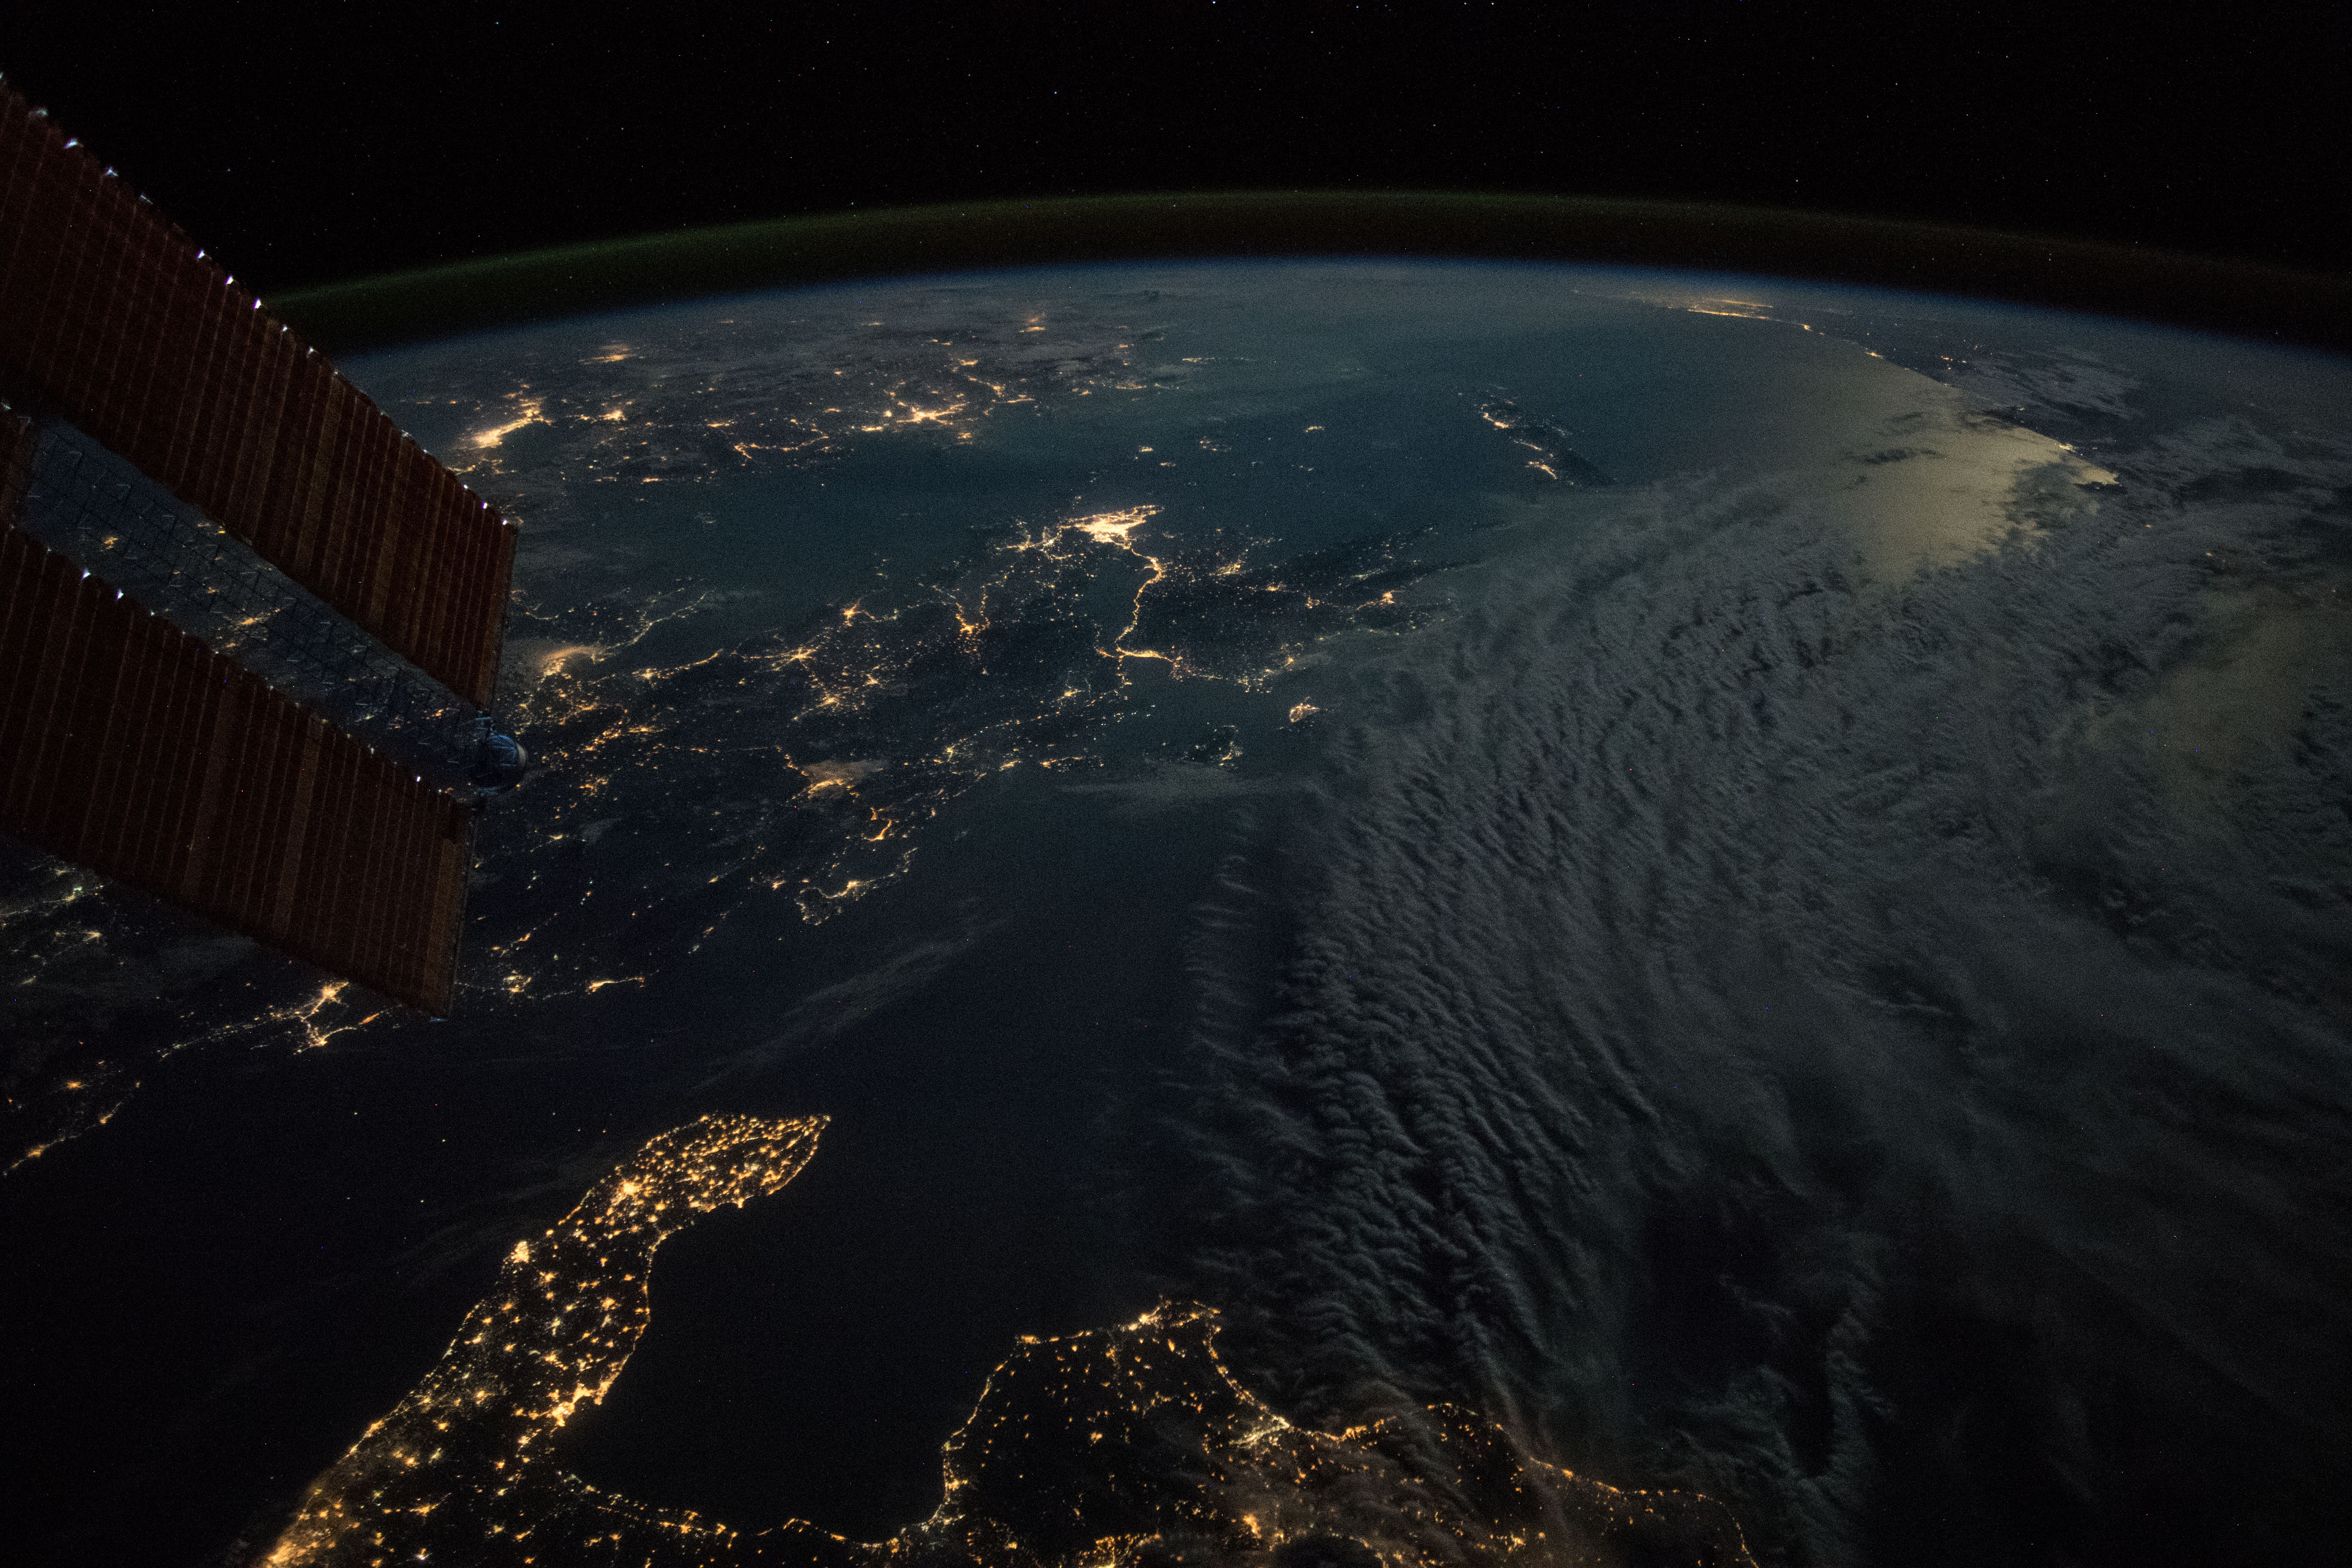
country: ITALY
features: IONIAN SEA, MEDITERRANEAN SEA, TARANTO VALLEY, CROTONE CITY, CATANZATO CITY, PINDUS MOUNTAINS, ATHENS CITY, IZMIR CITY, AEGEAN SEA
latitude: 38.2
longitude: 20.4
